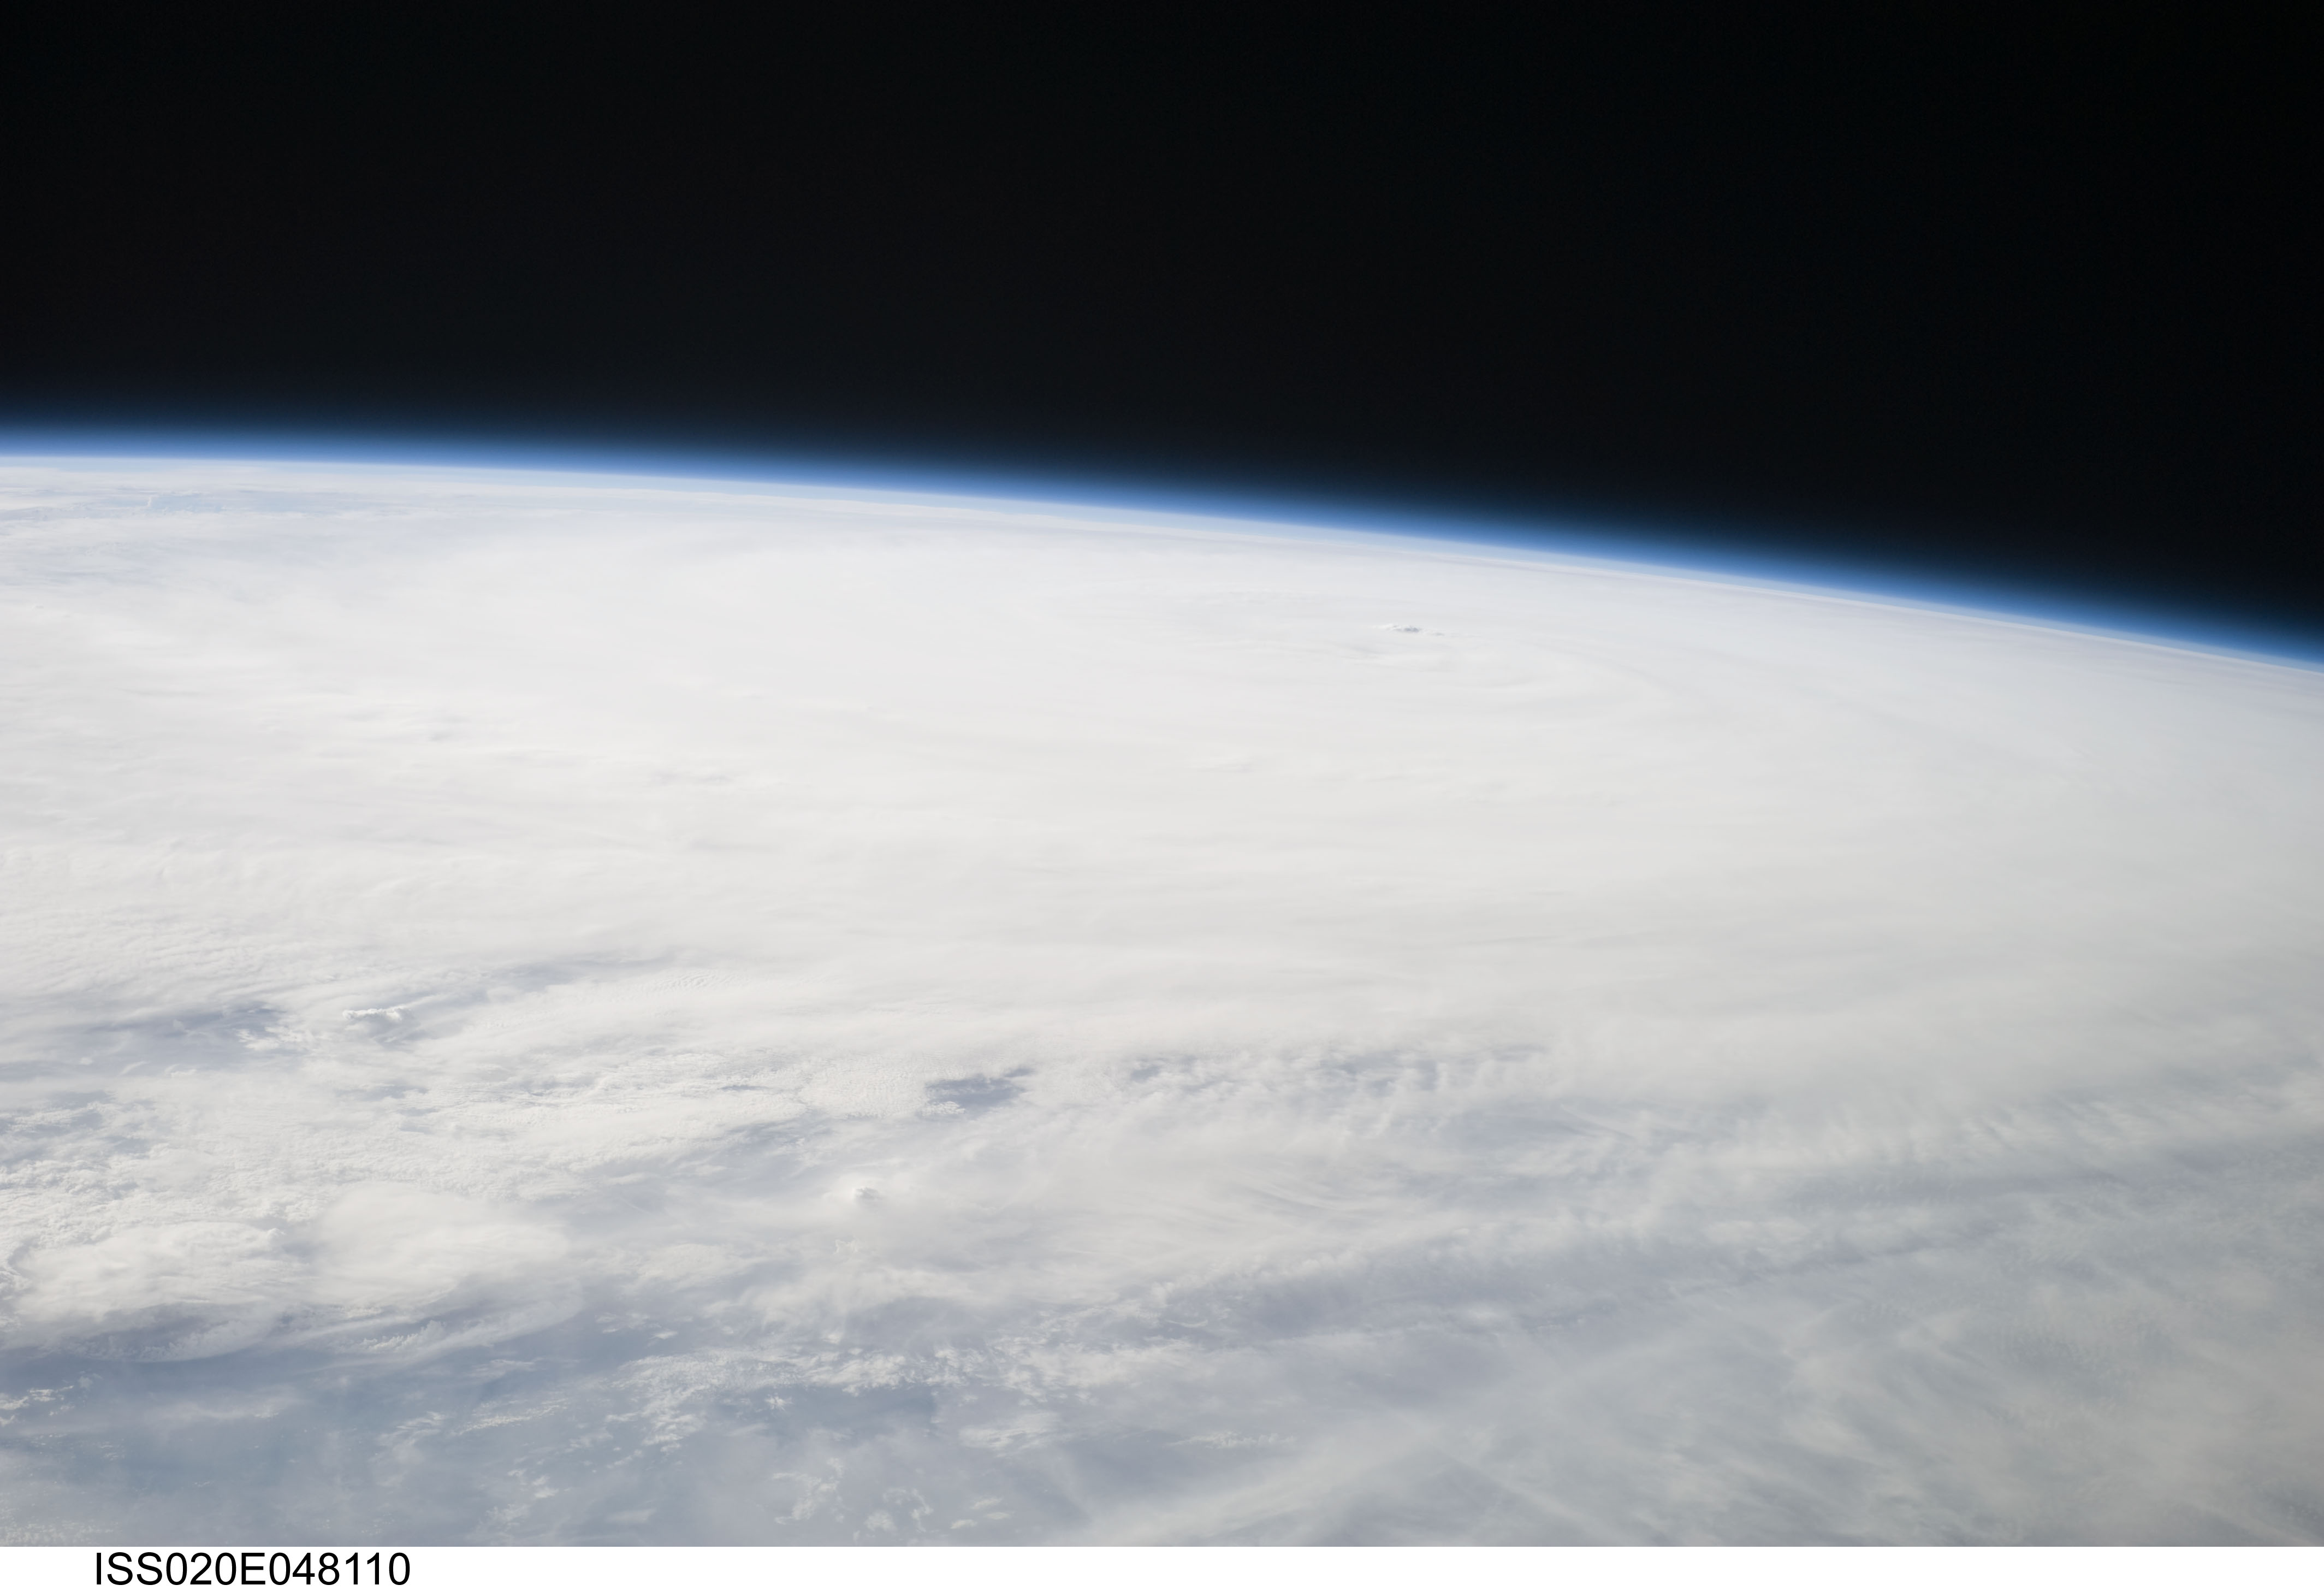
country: JAPAN
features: PAN-TYPHOON MELOR, BANDS, CENTER
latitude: 24.0
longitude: 131.0
